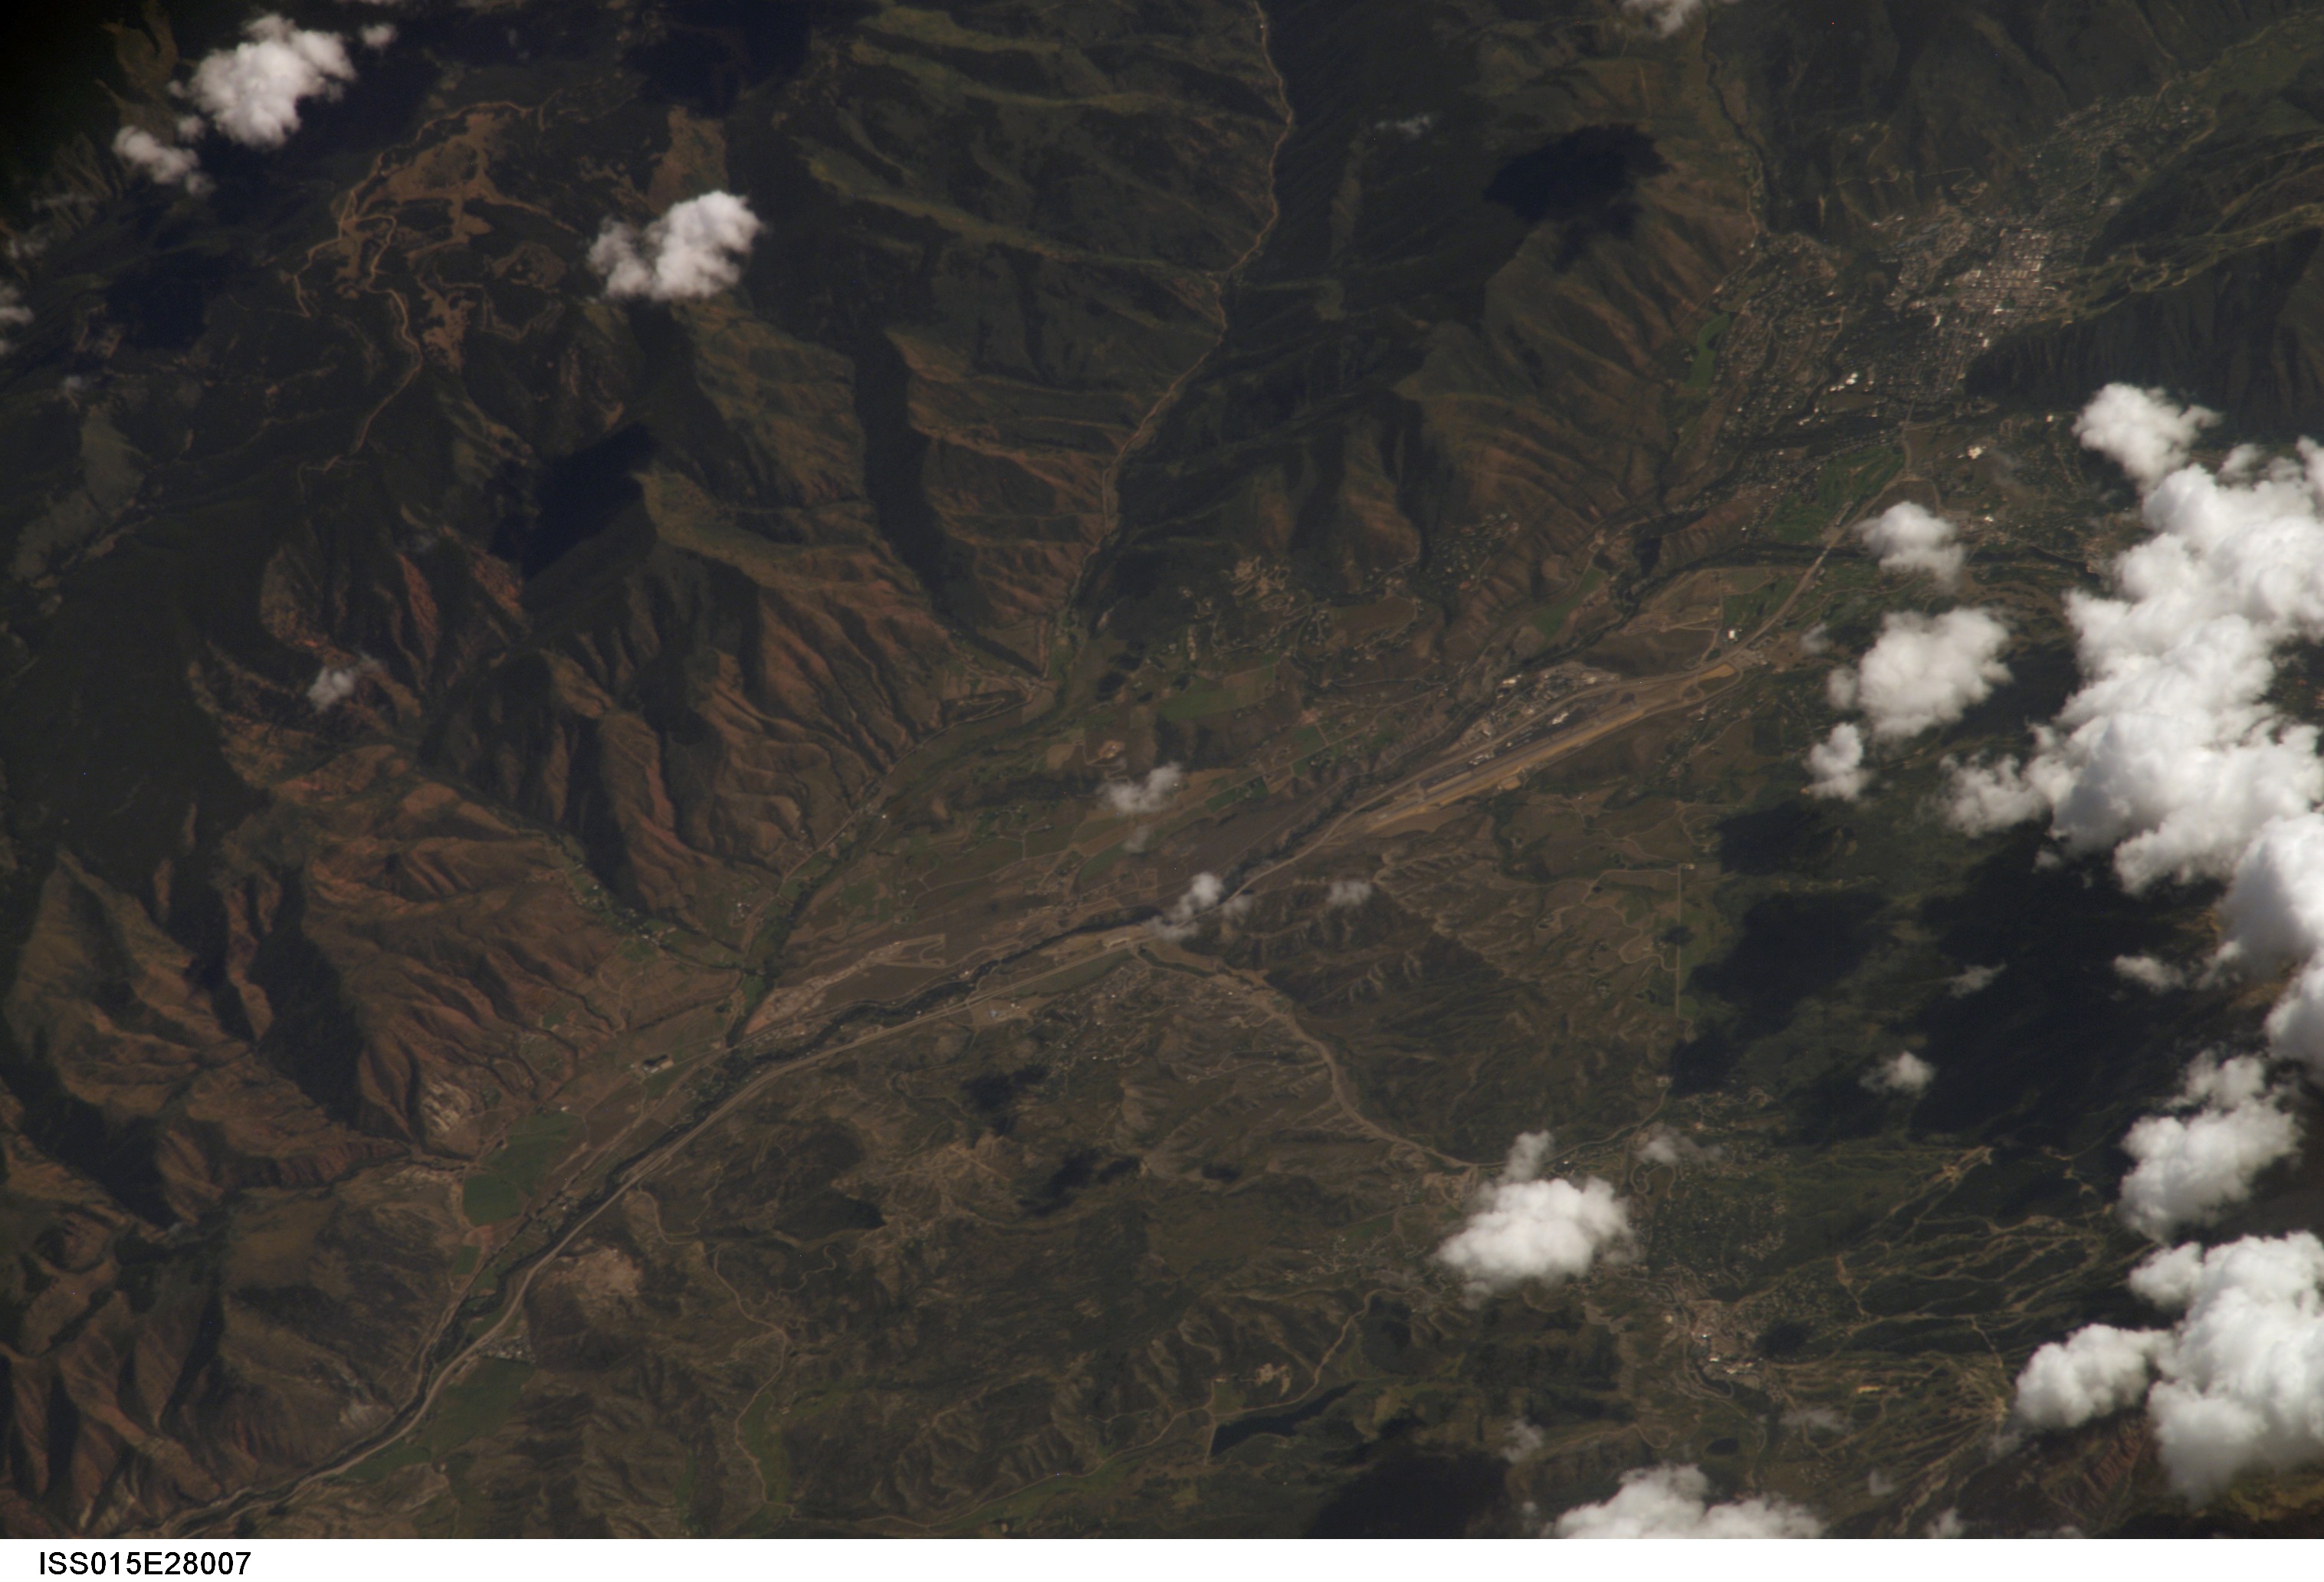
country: USA-COLORADO
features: ROARING FORK R. V., ASPEN, FOR.
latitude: 39.3
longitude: -106.9
